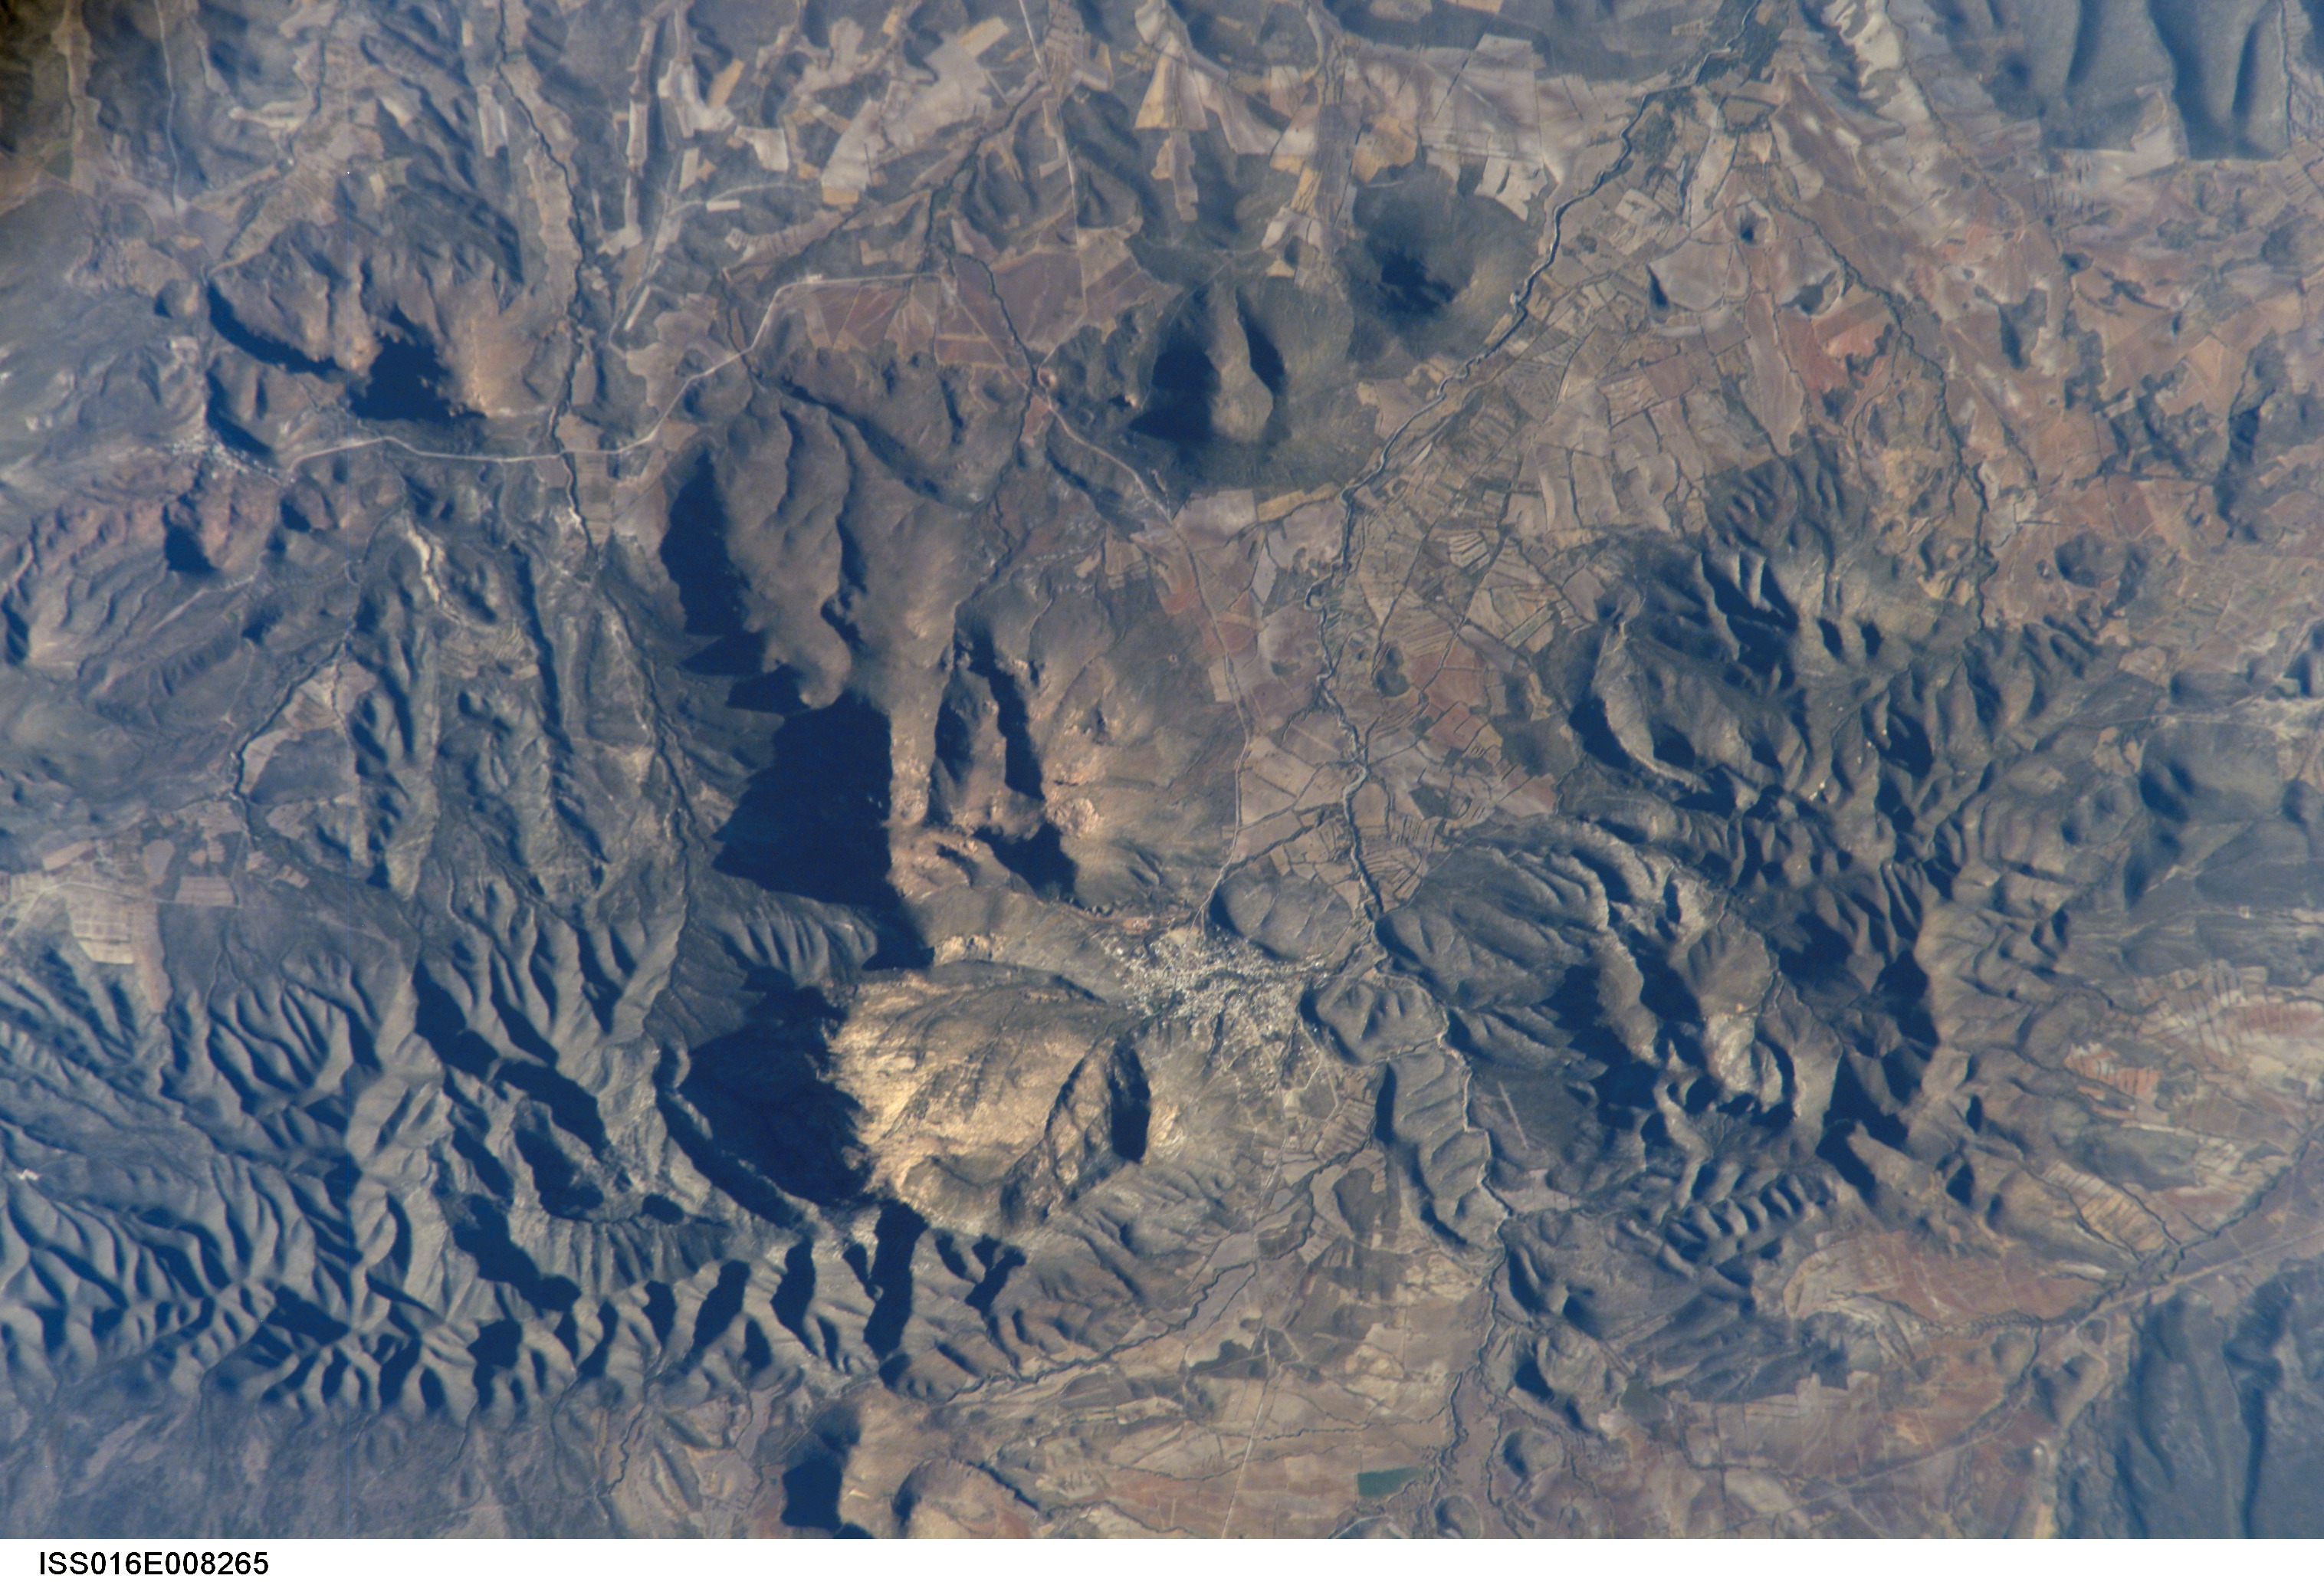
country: MEXICO
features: SAN JOSE DE LOS REYES
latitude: 24.5
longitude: -103.2
